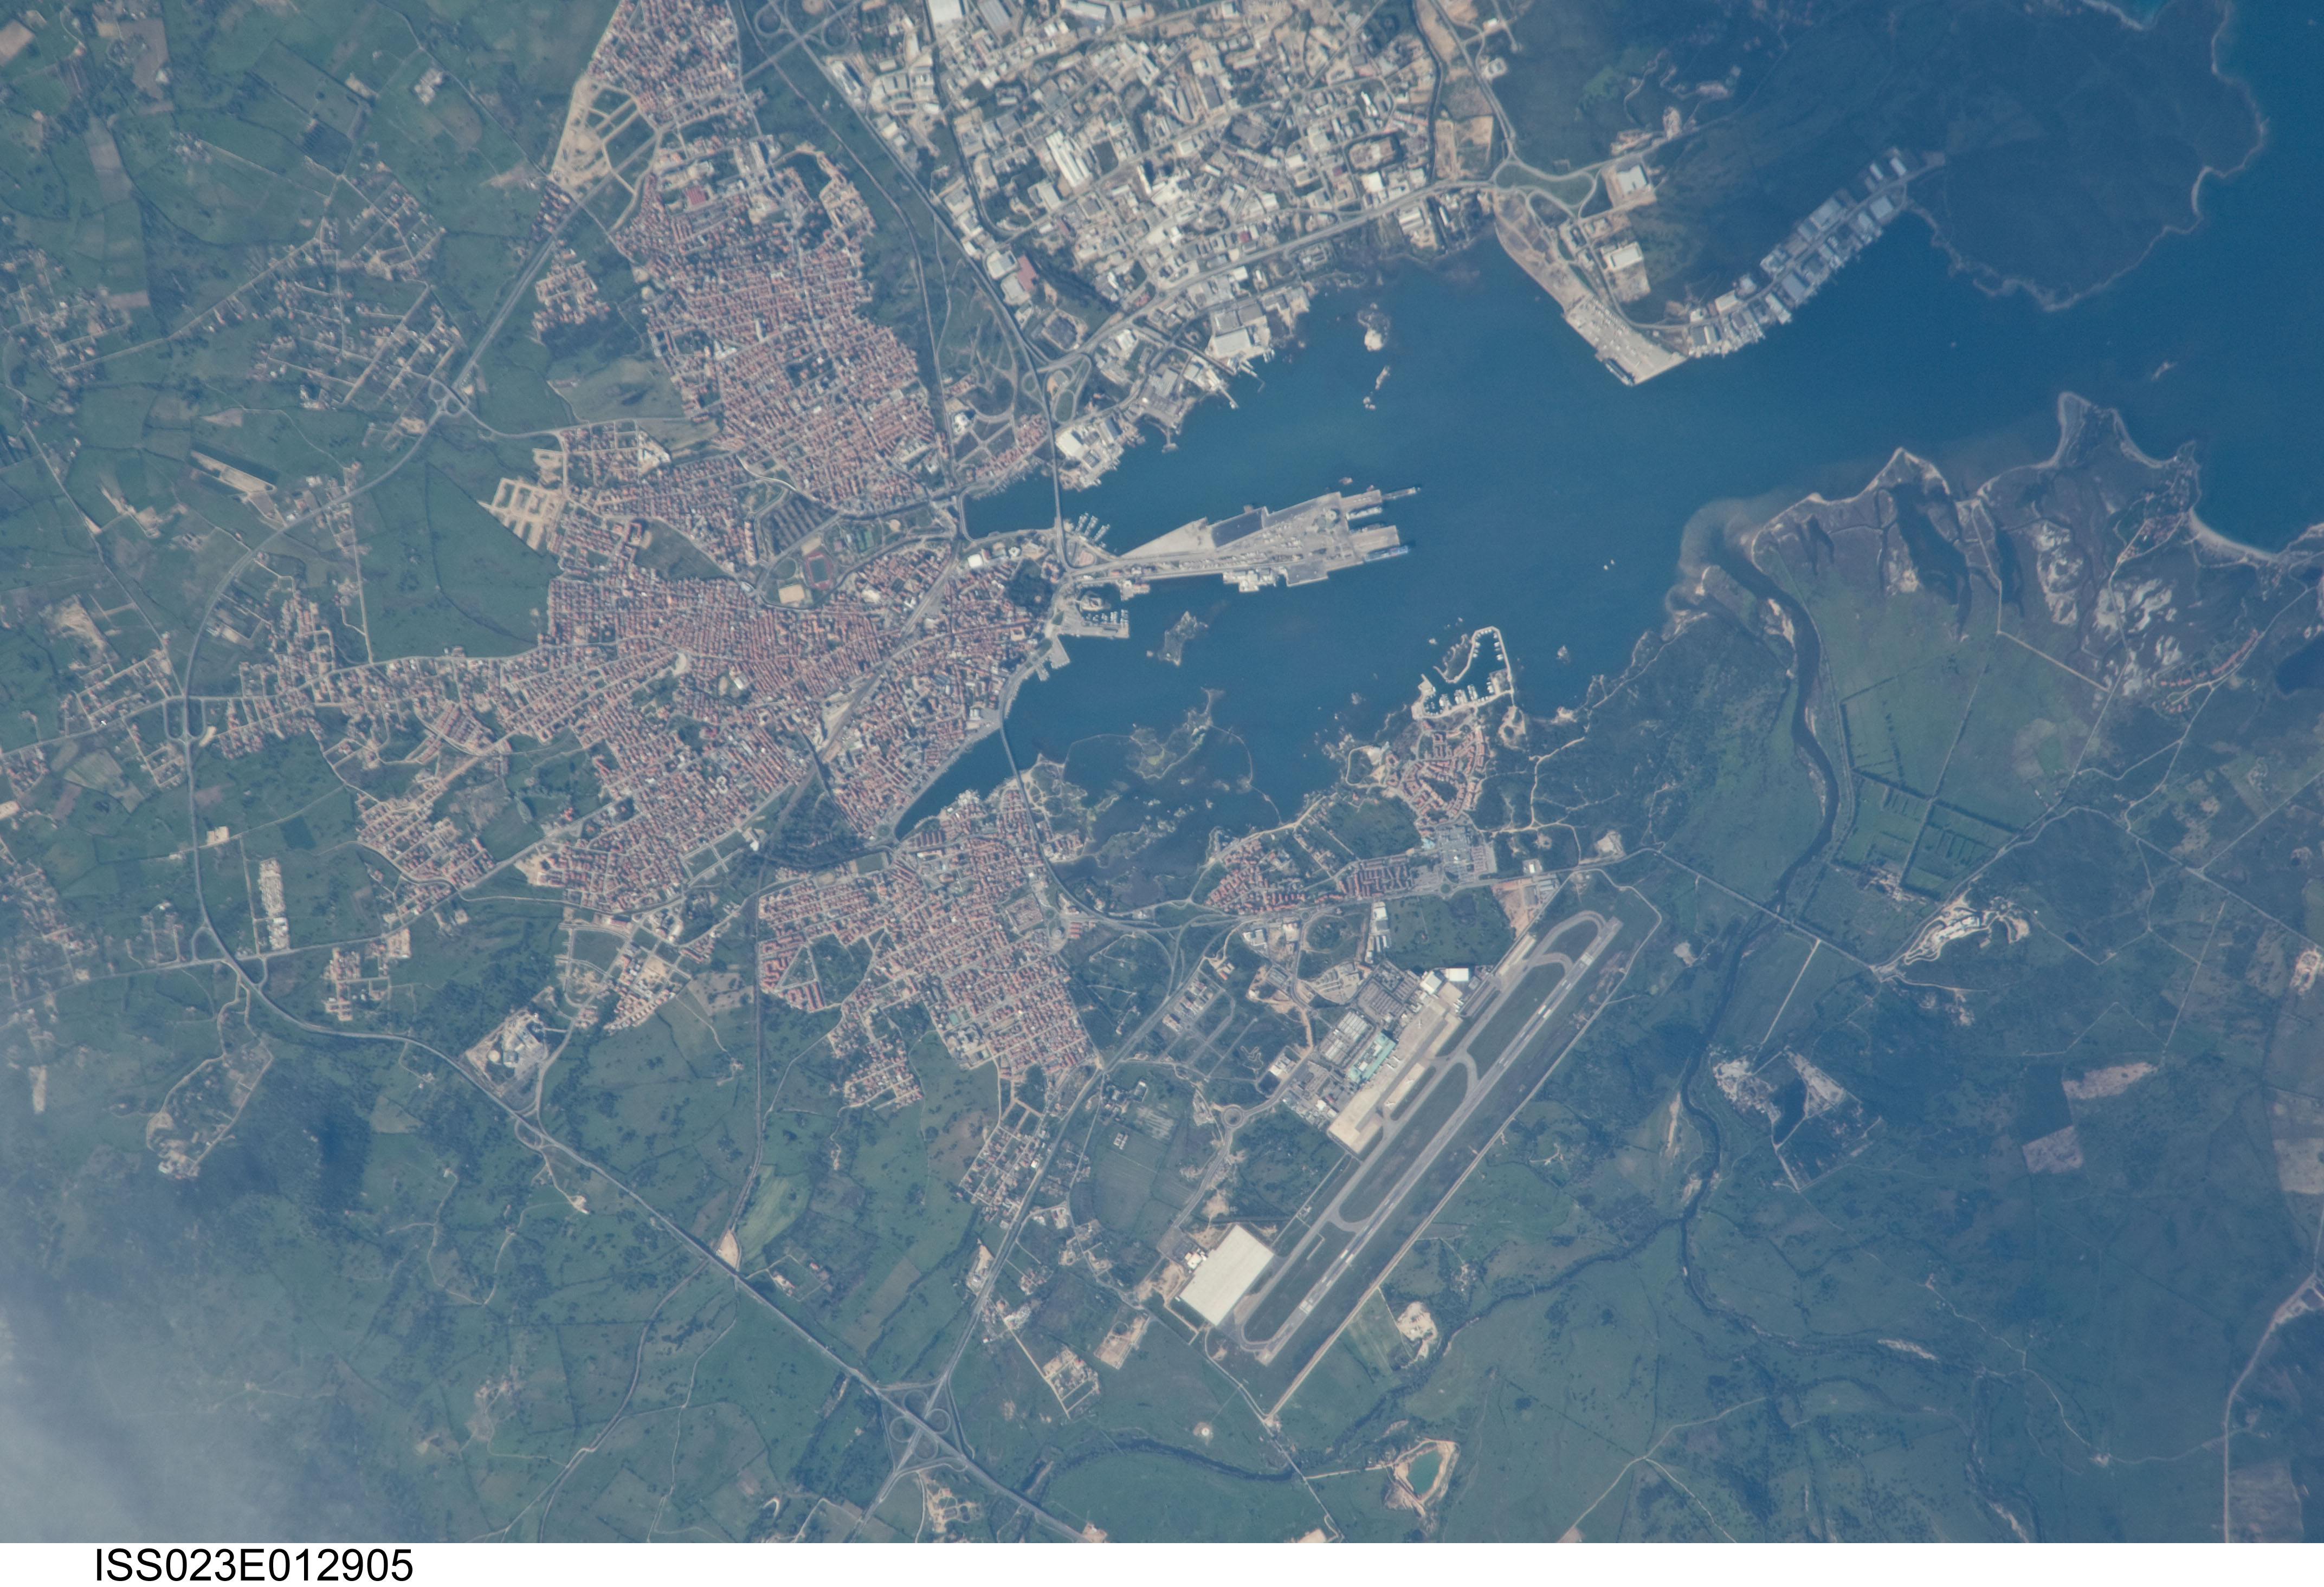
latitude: 40.9
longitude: 9.5
